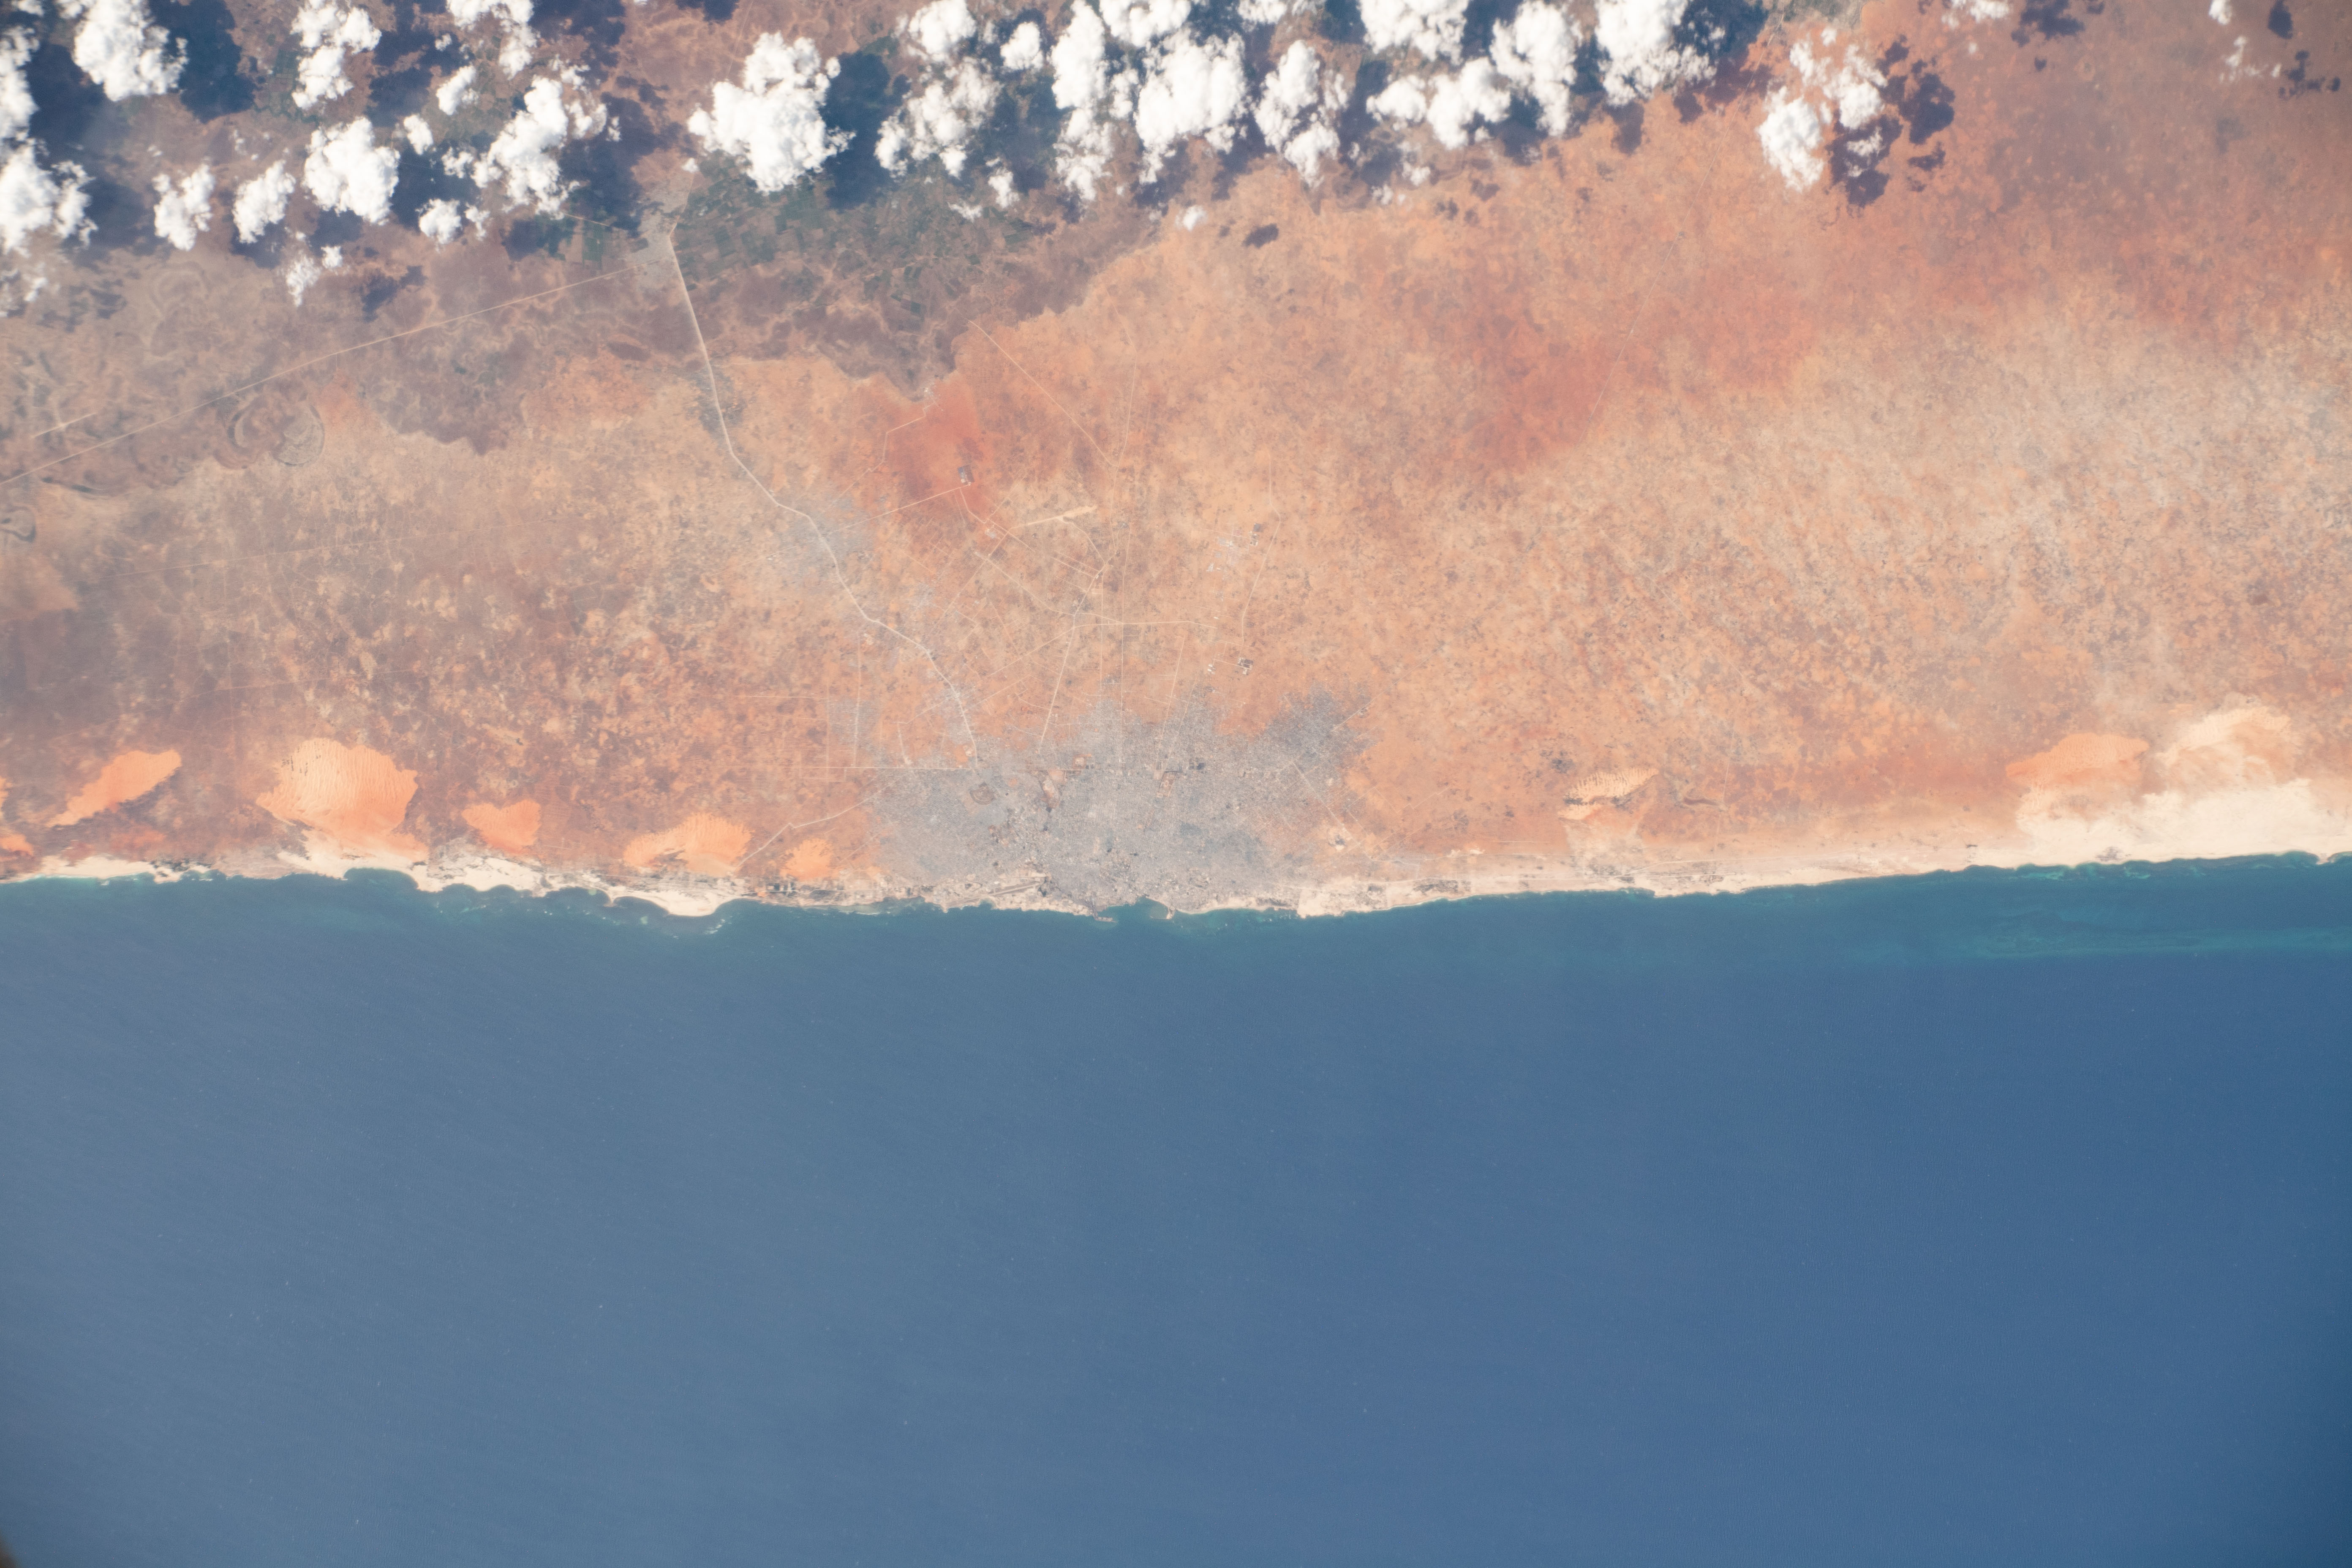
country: SOMALIA
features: INDIAN OCEAN, SOMALI PENINSULA, MOGADISHU
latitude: 2.1
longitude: 45.3
